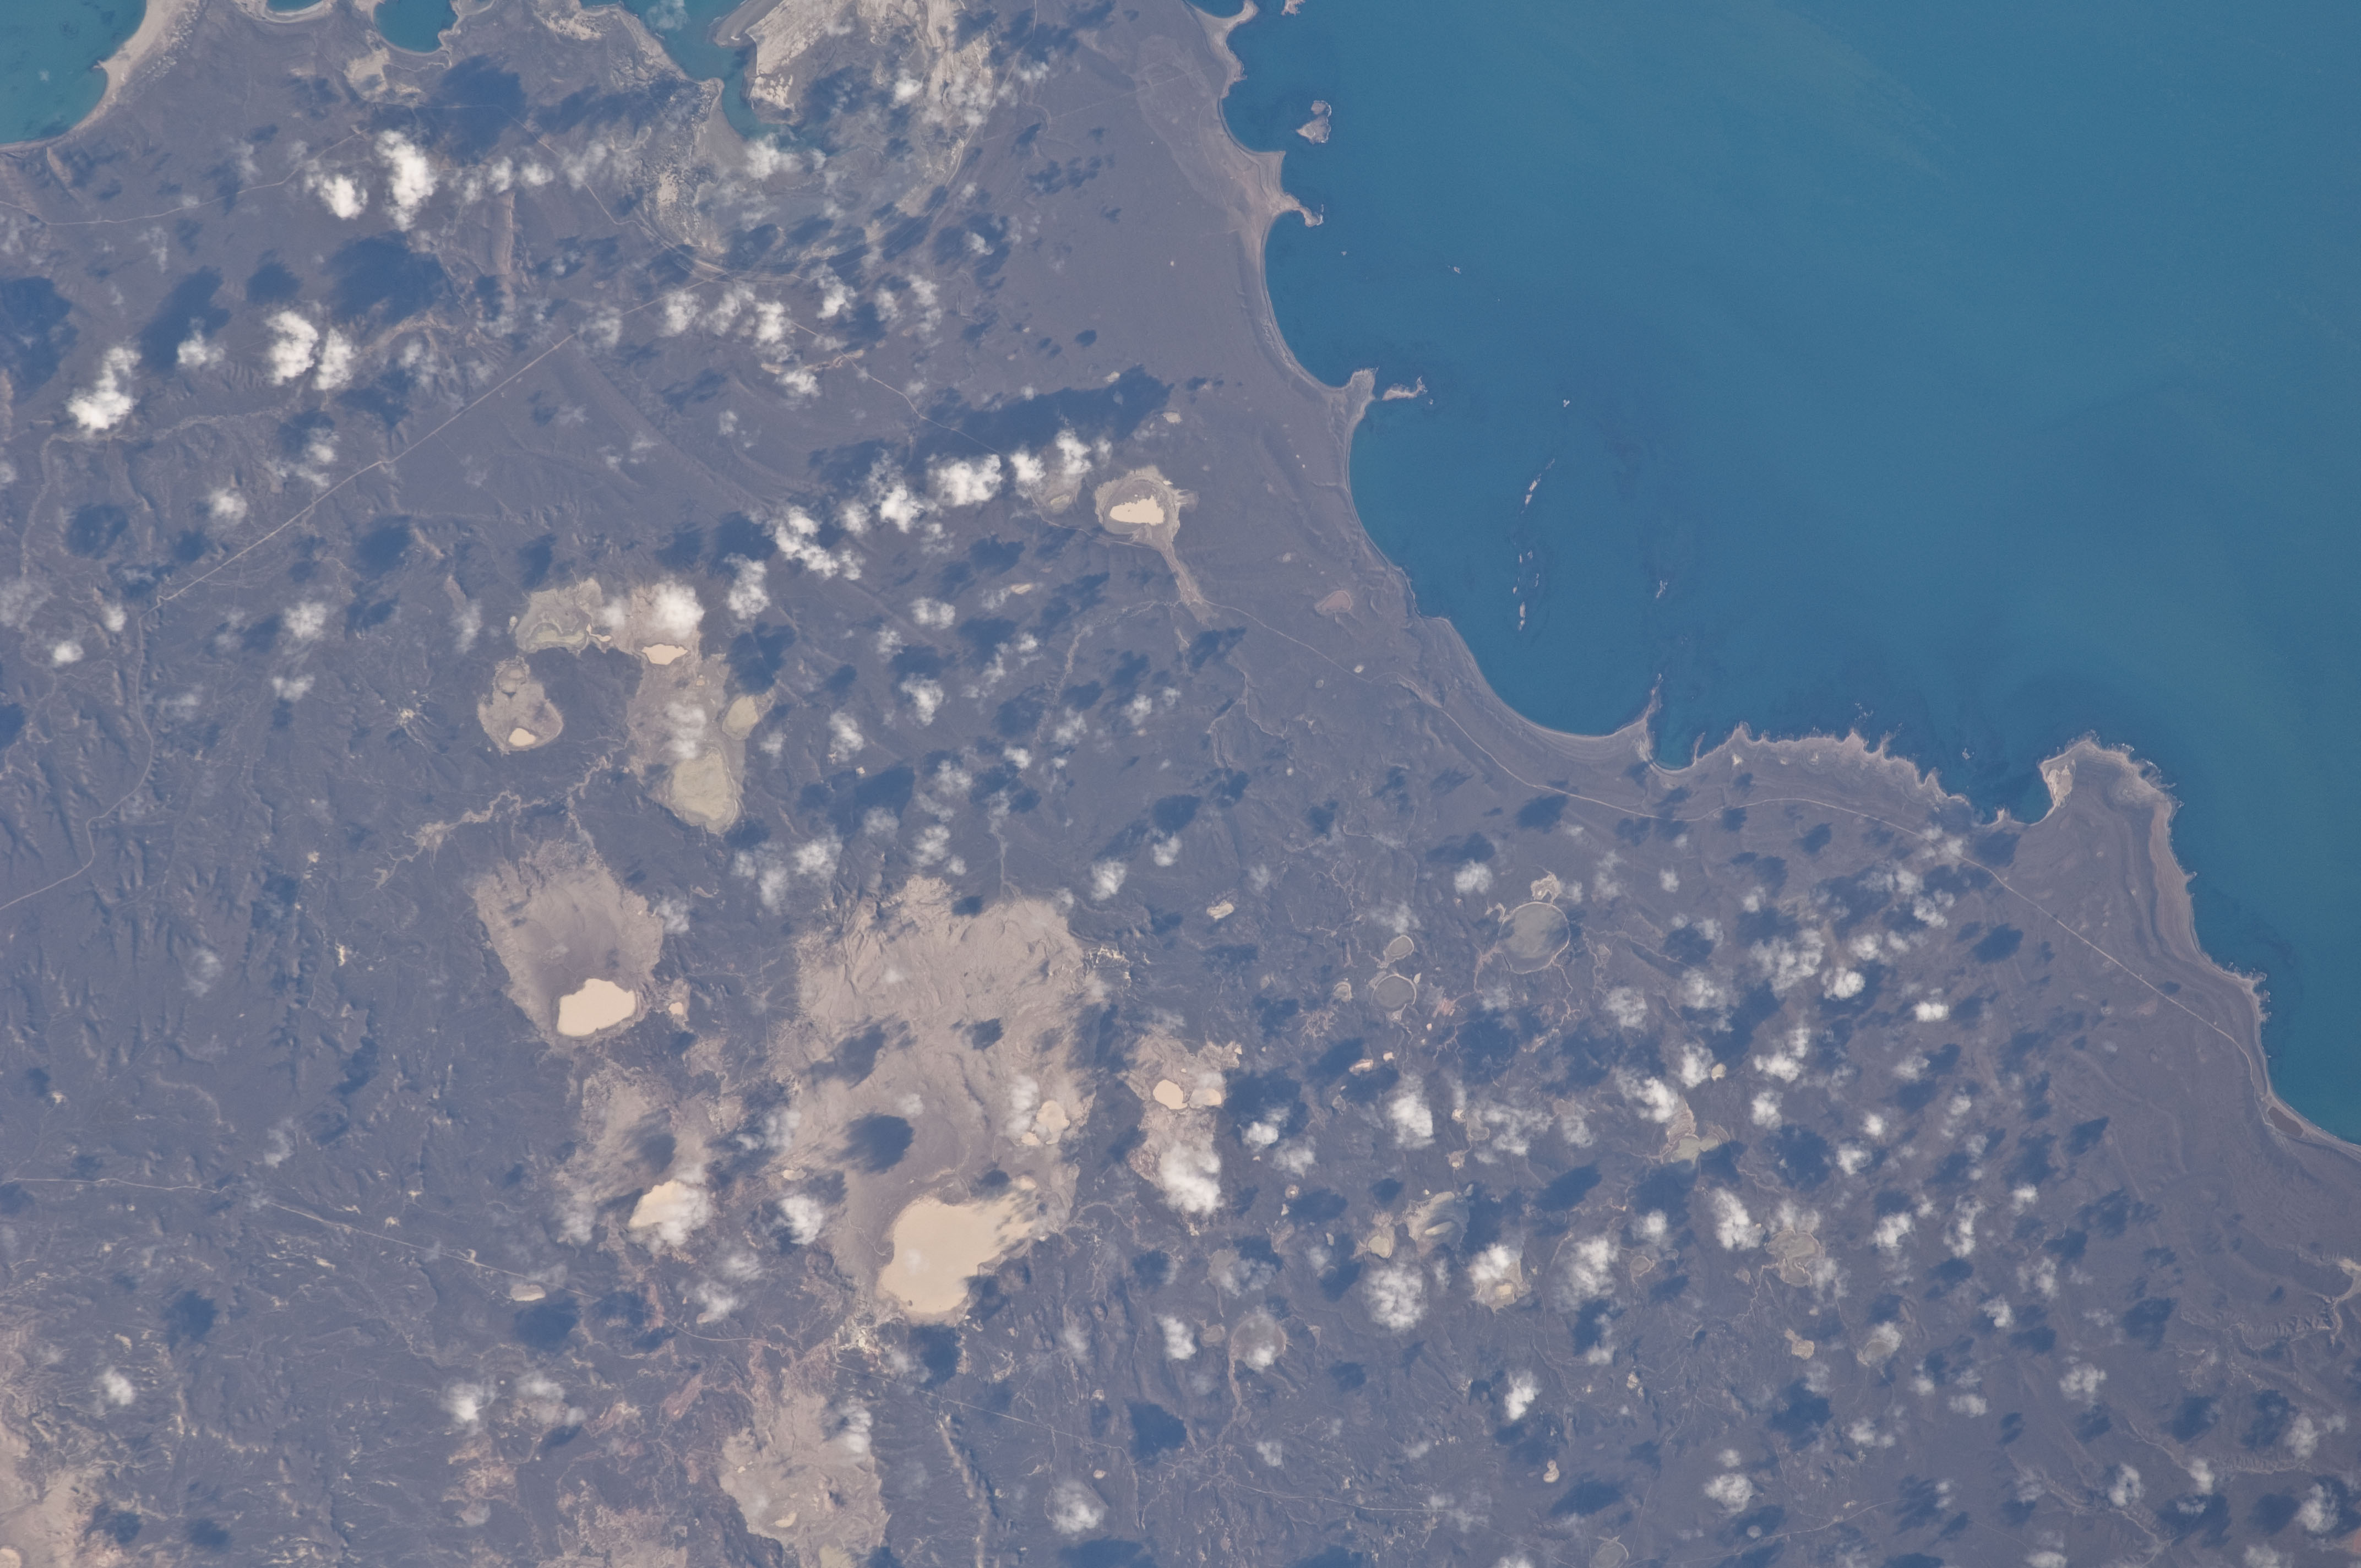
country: ARGENTINA
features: COASTLINE, PUNTA BUQUE, ROADS, DRY LAKES
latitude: -48.1
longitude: -66.1
